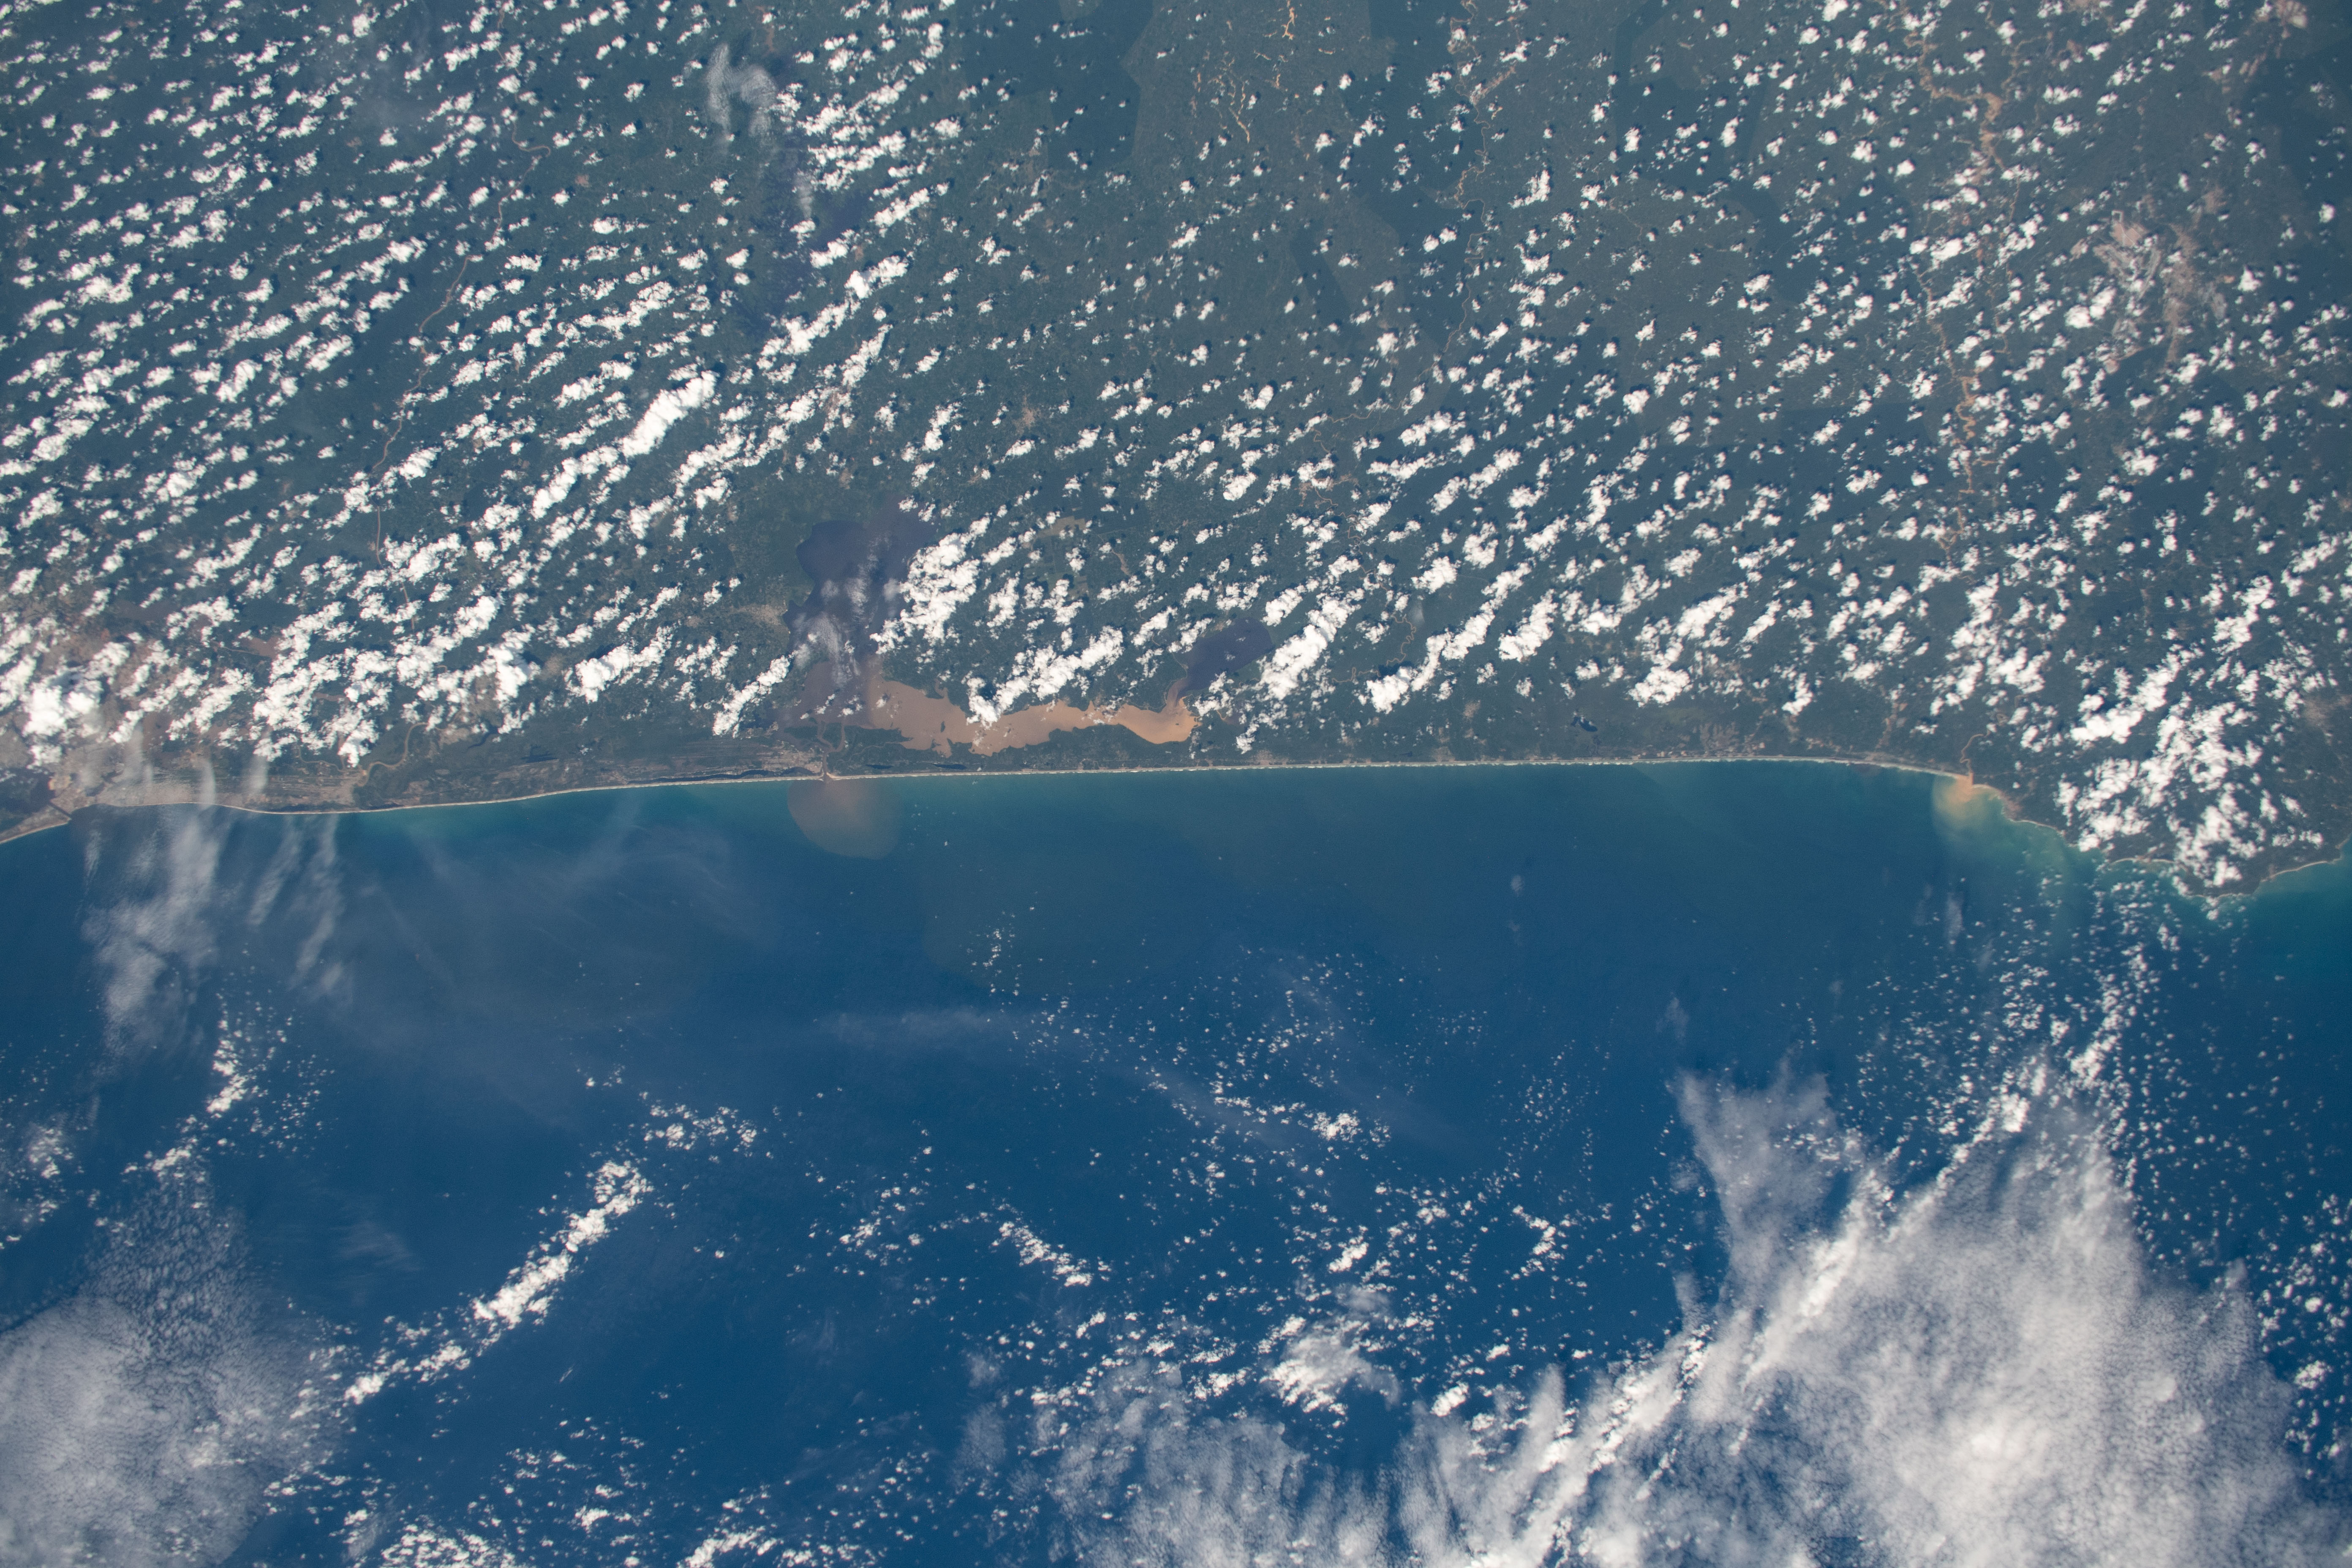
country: IVORY COAST
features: GHANA, LAGUNE JUEN
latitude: 5.0
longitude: -3.0
